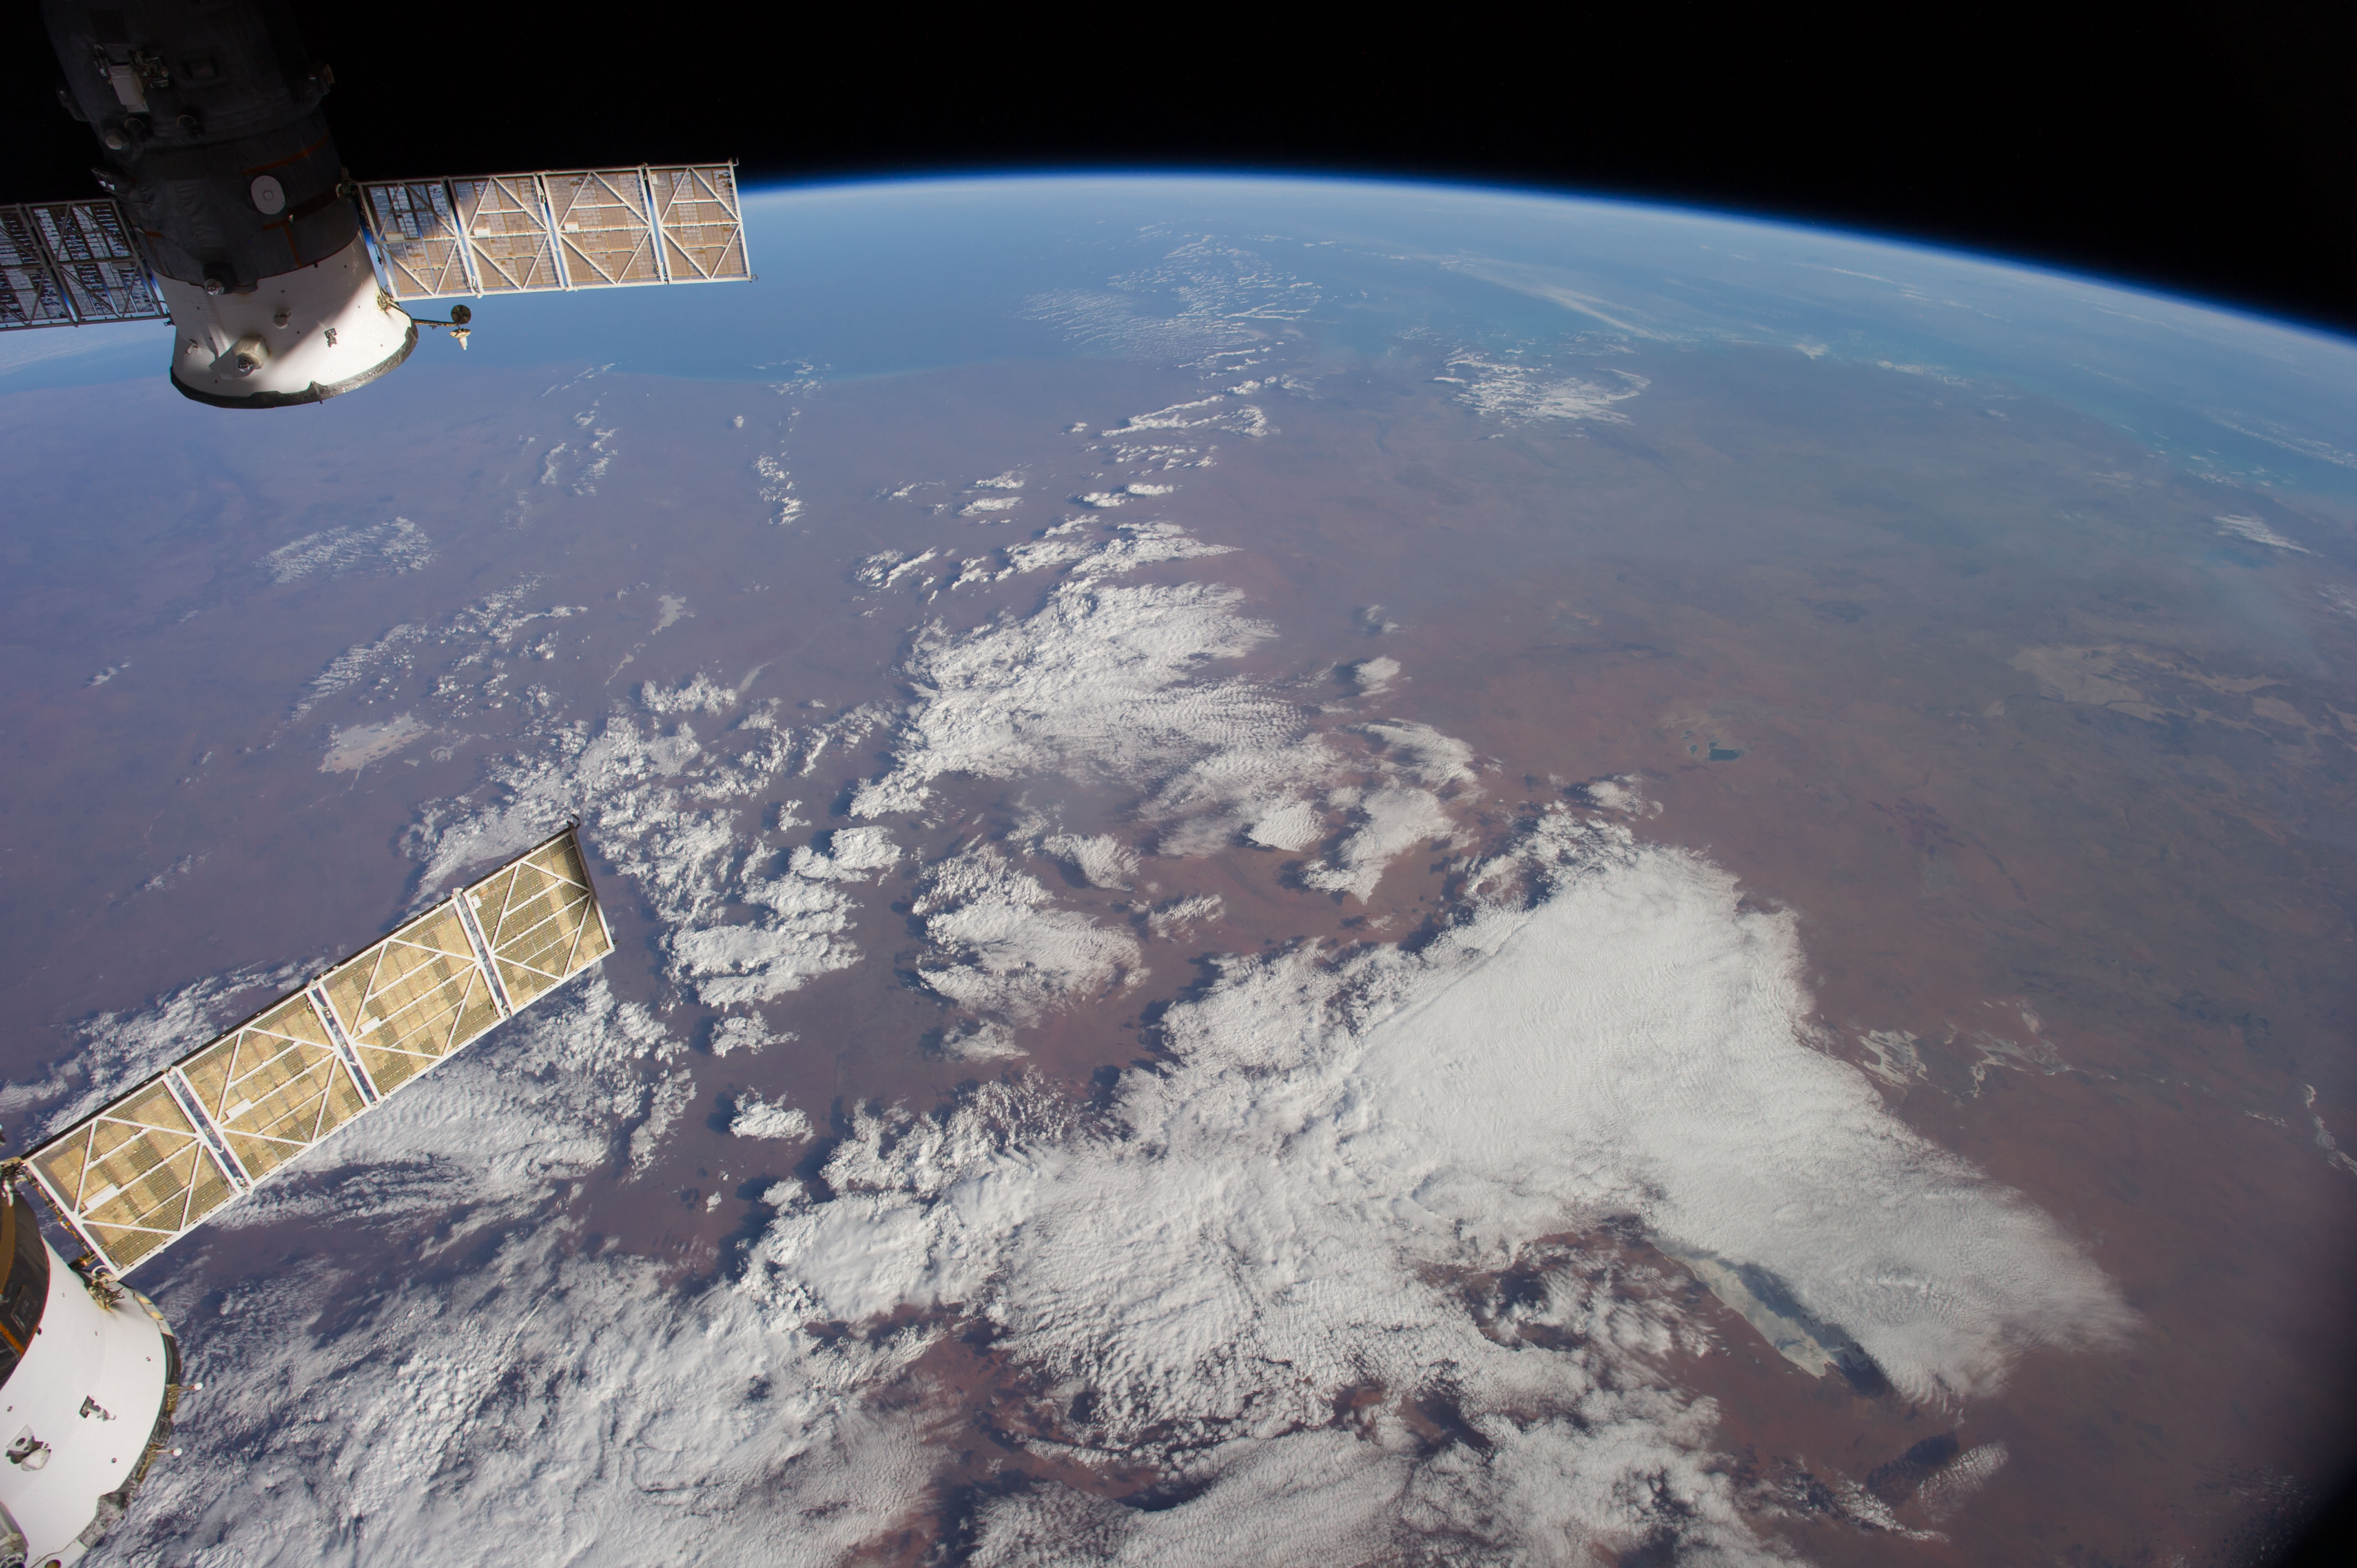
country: AUSTRALIA-WA
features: INDIAN O., L. GREGORY, L. MACKAY, GREAT SANDY DES., ATMOSPHERIC LIMB
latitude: -22.0
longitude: 125.5
